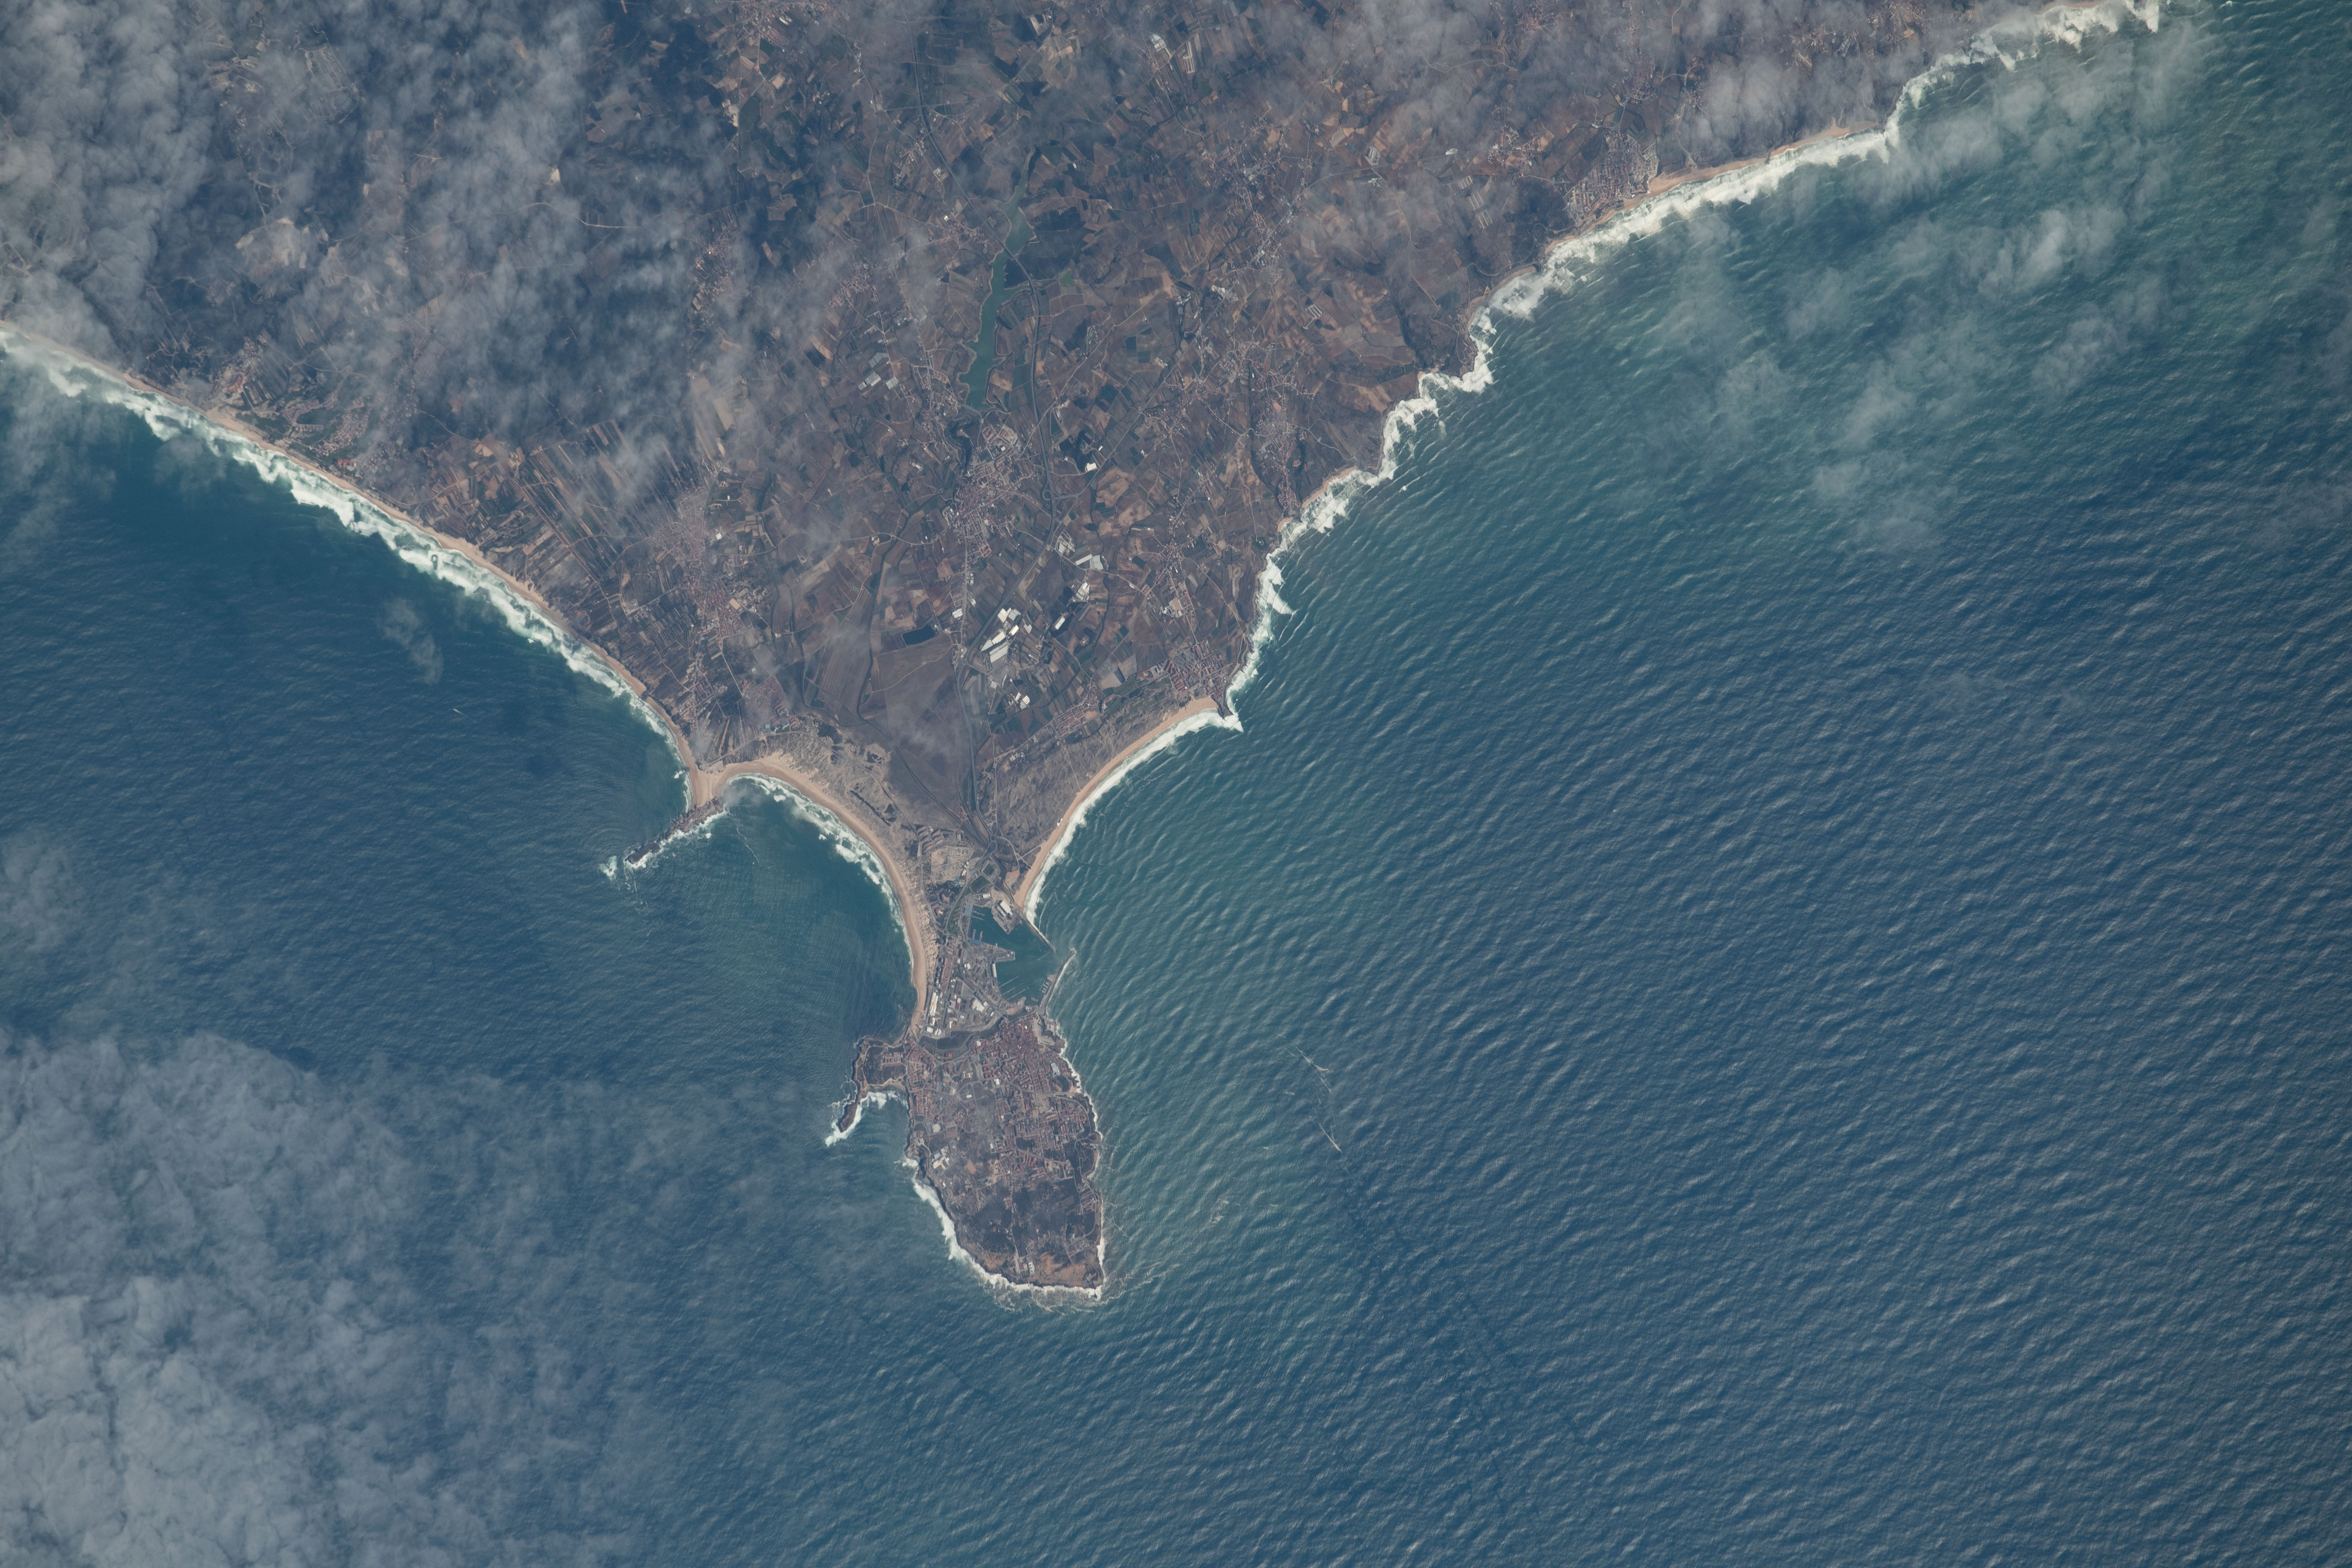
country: PORTUGAL
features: PENICHE
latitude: 39.3
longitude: -9.4
